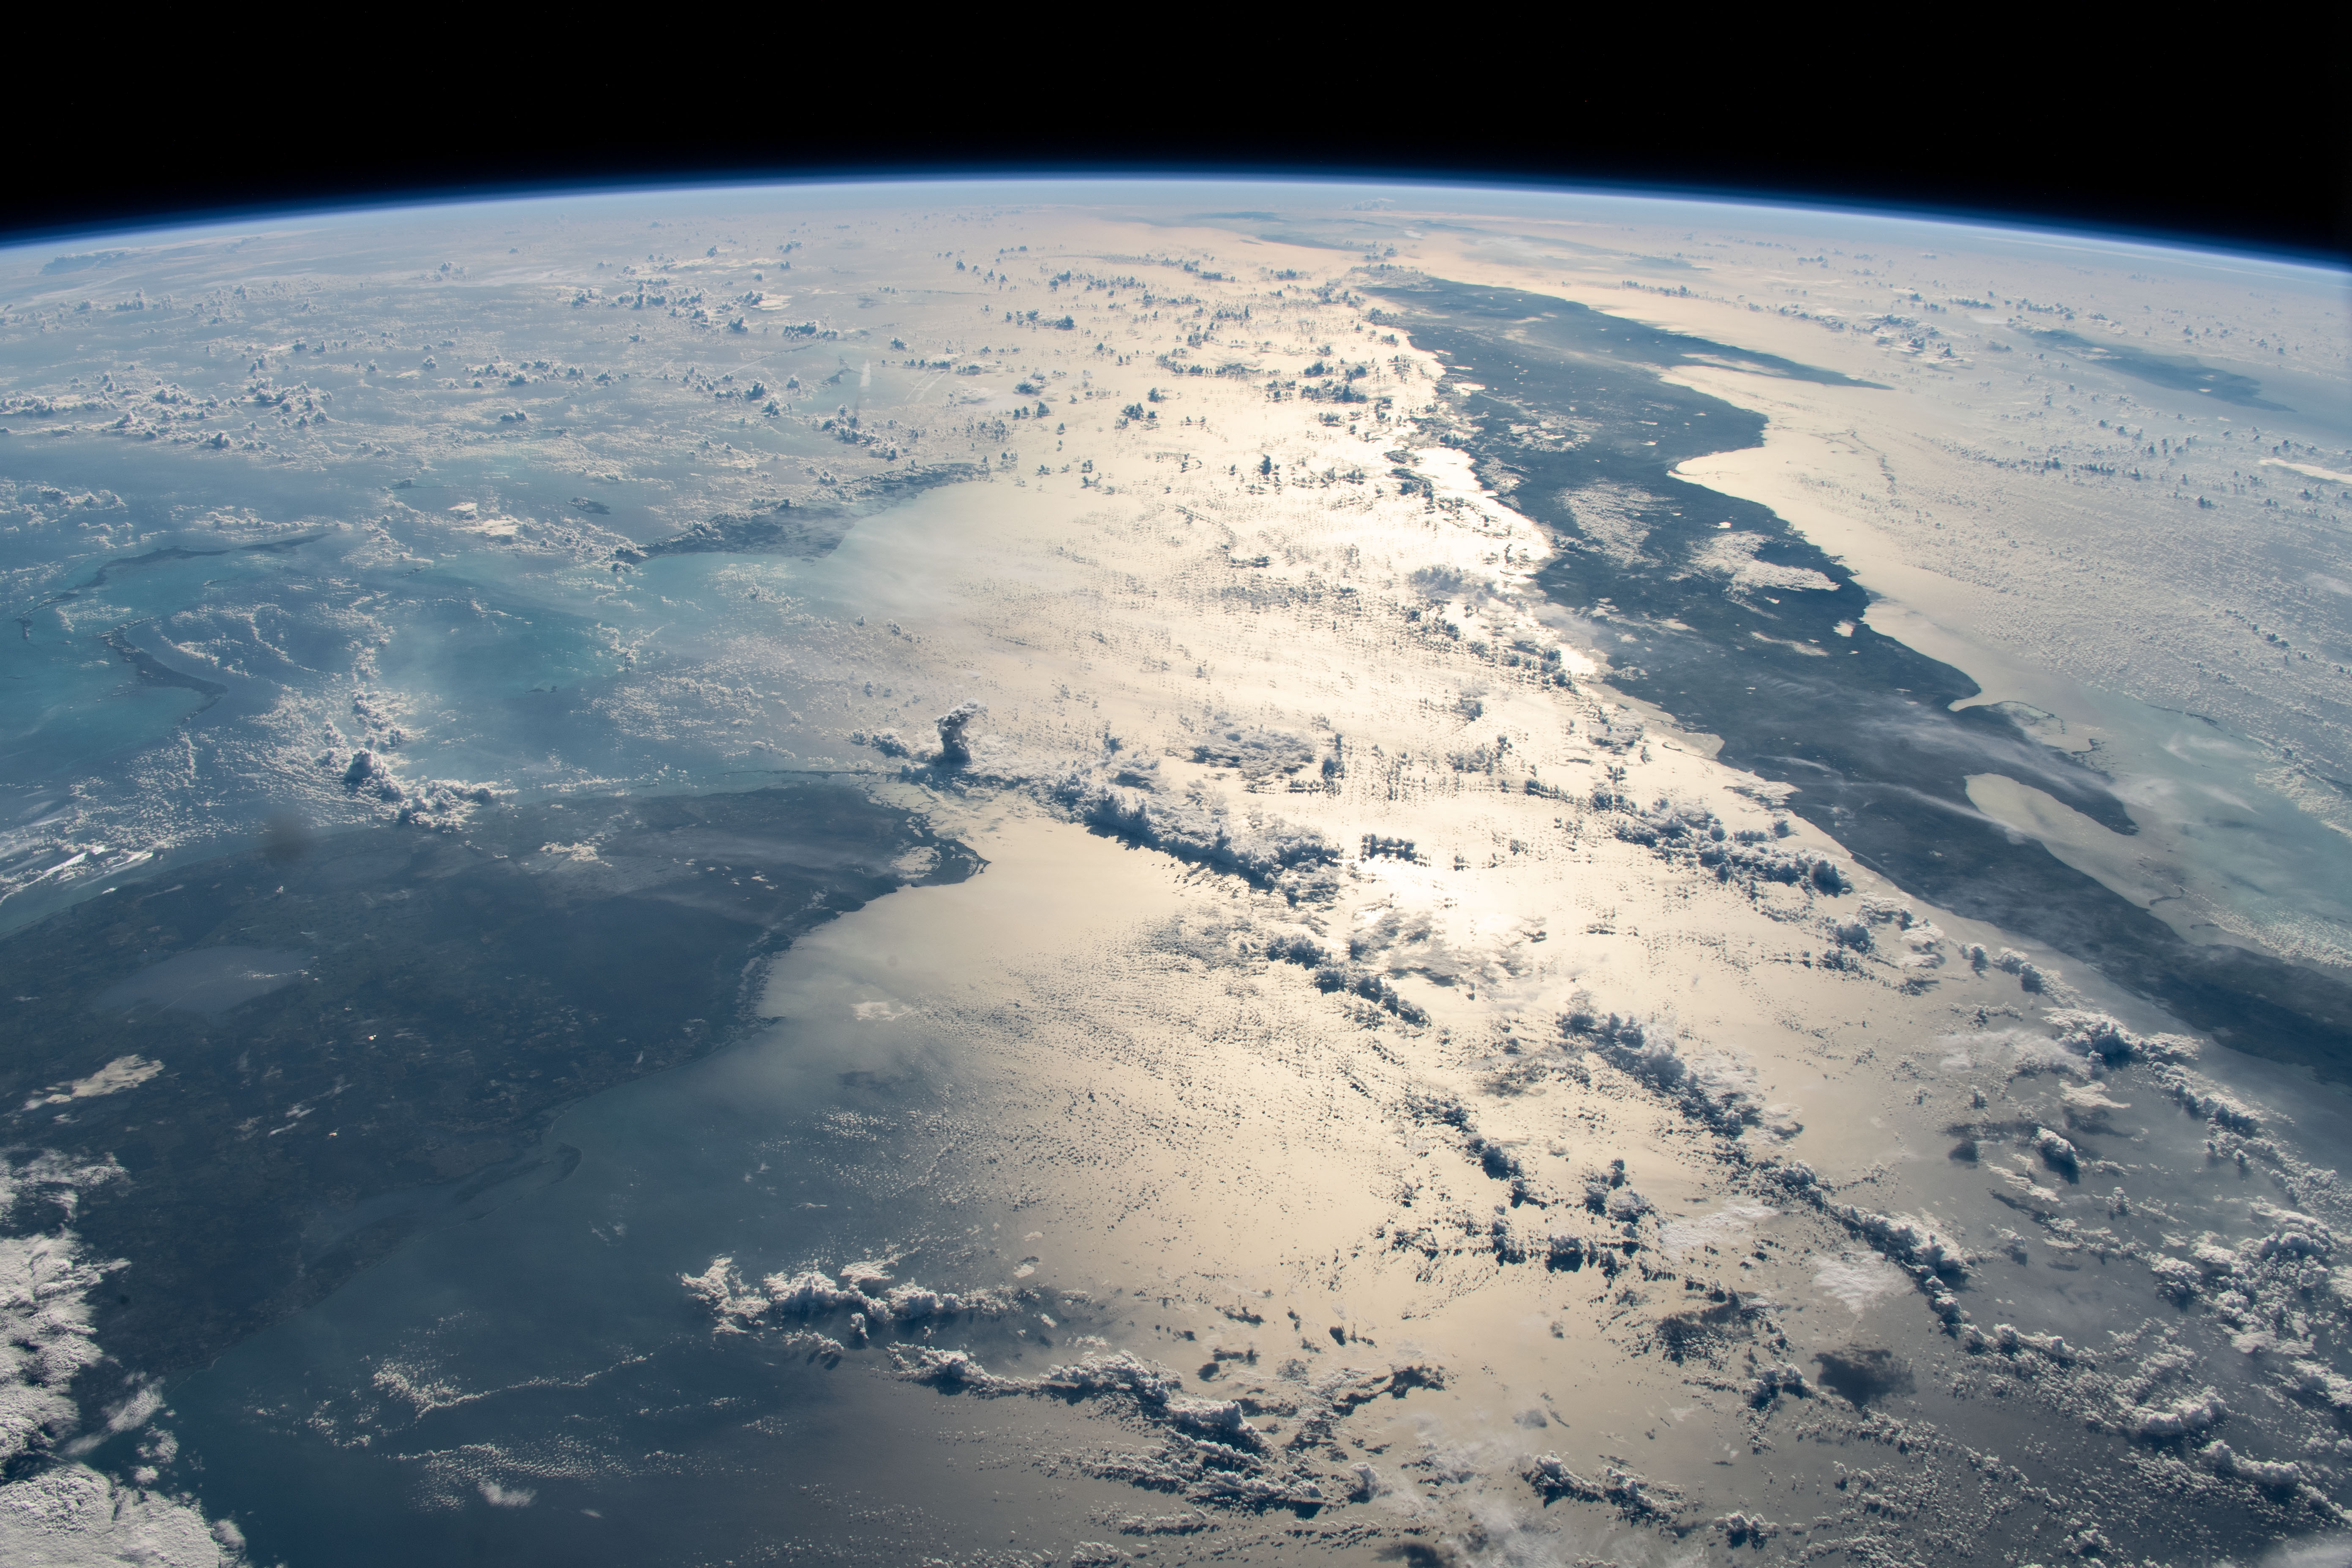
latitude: 24.0
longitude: -80.5
